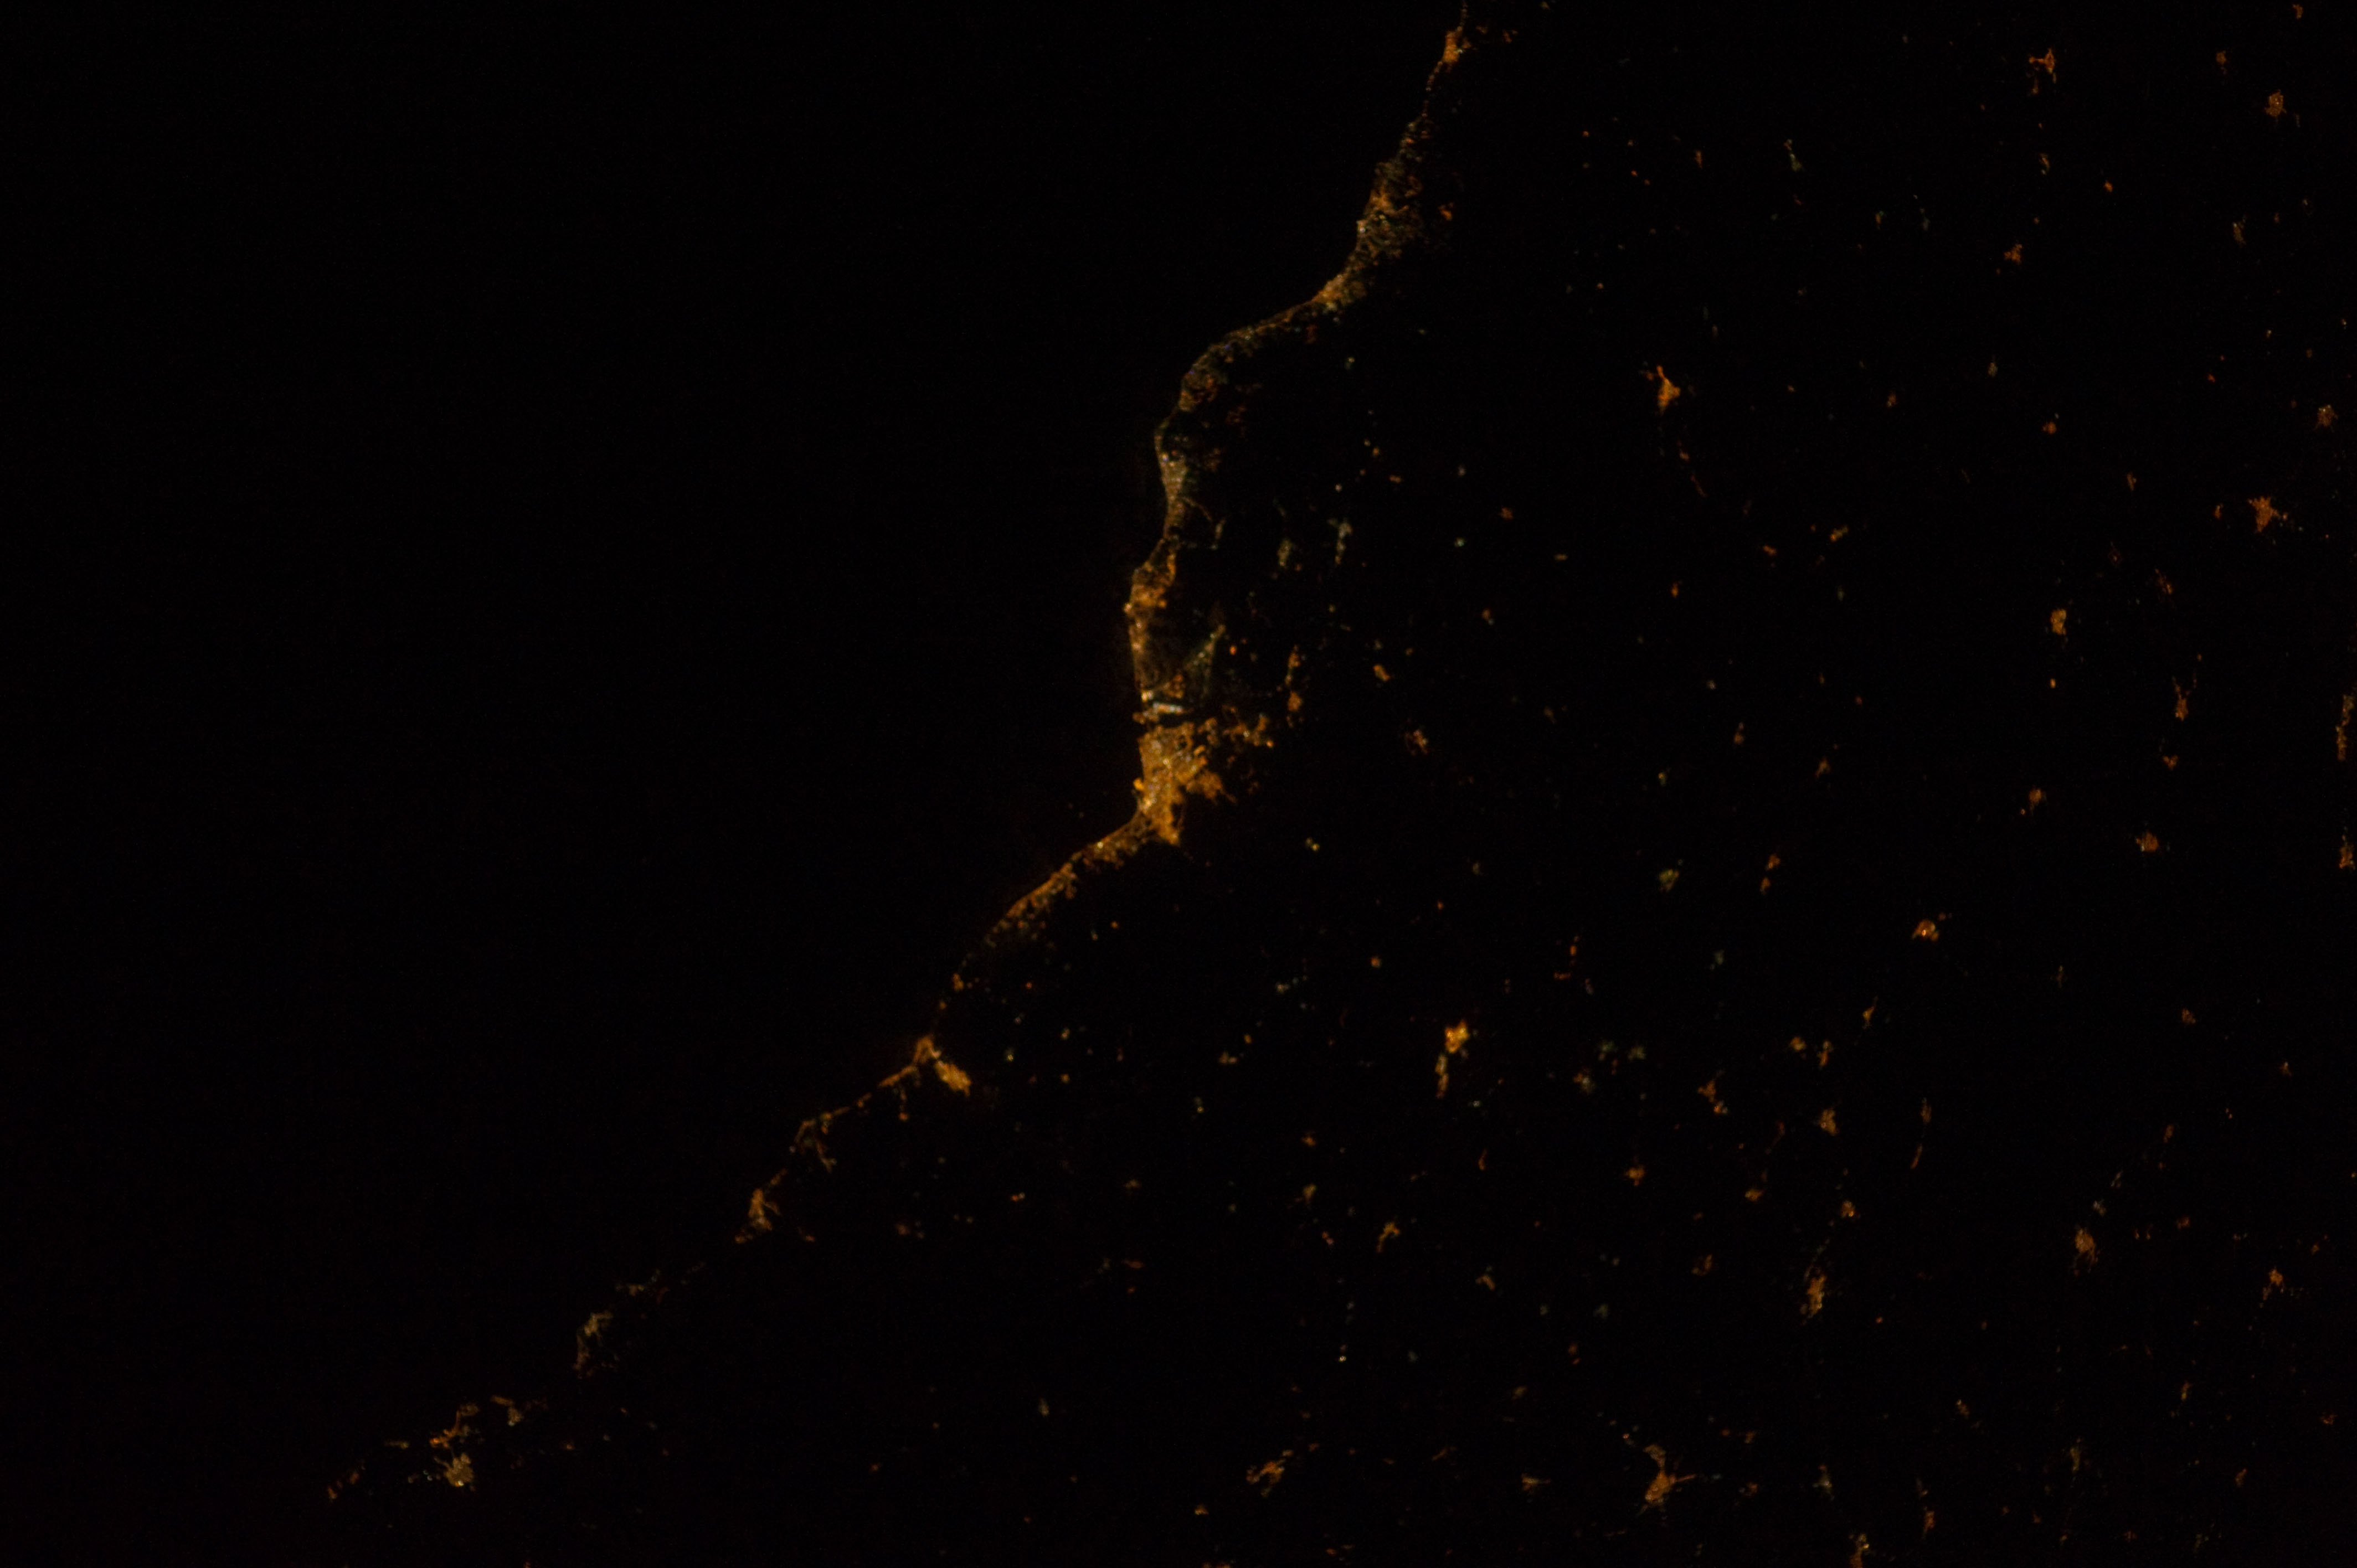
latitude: 36.7
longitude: -4.4
